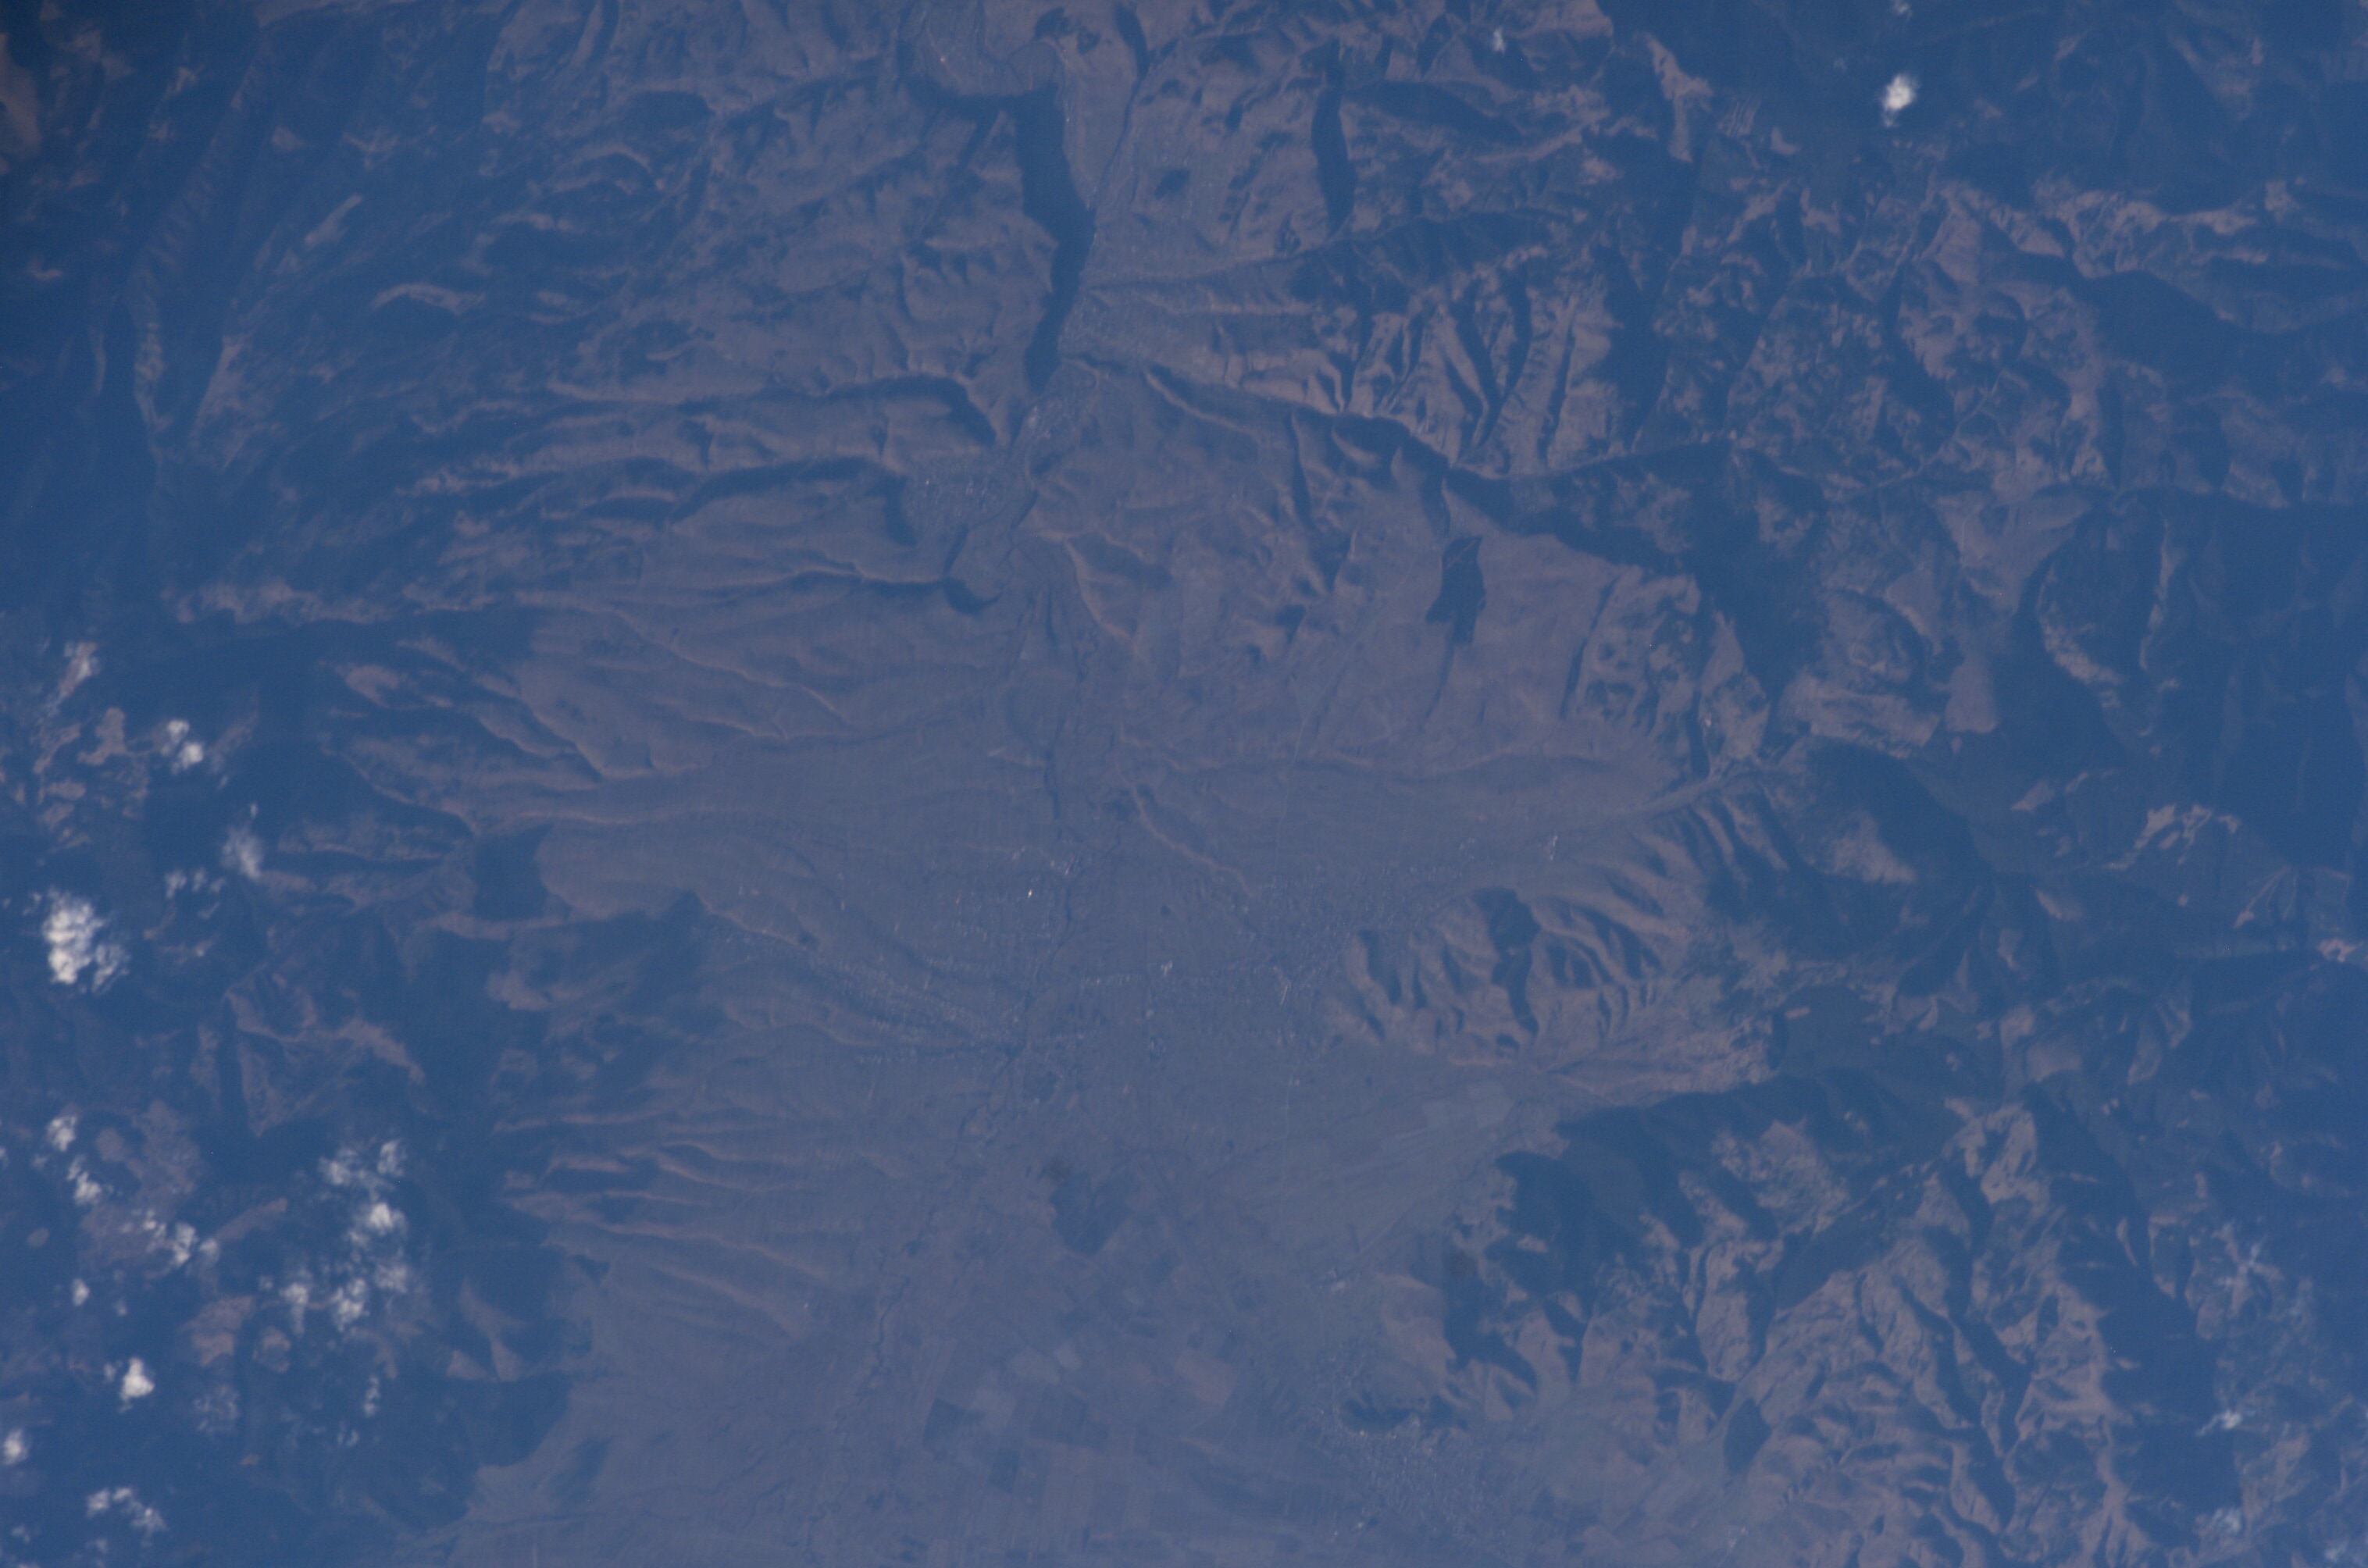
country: ROMANIA
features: TRANSYLVANIAN ALPS, RAVINES
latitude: 46.8
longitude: 25.2
